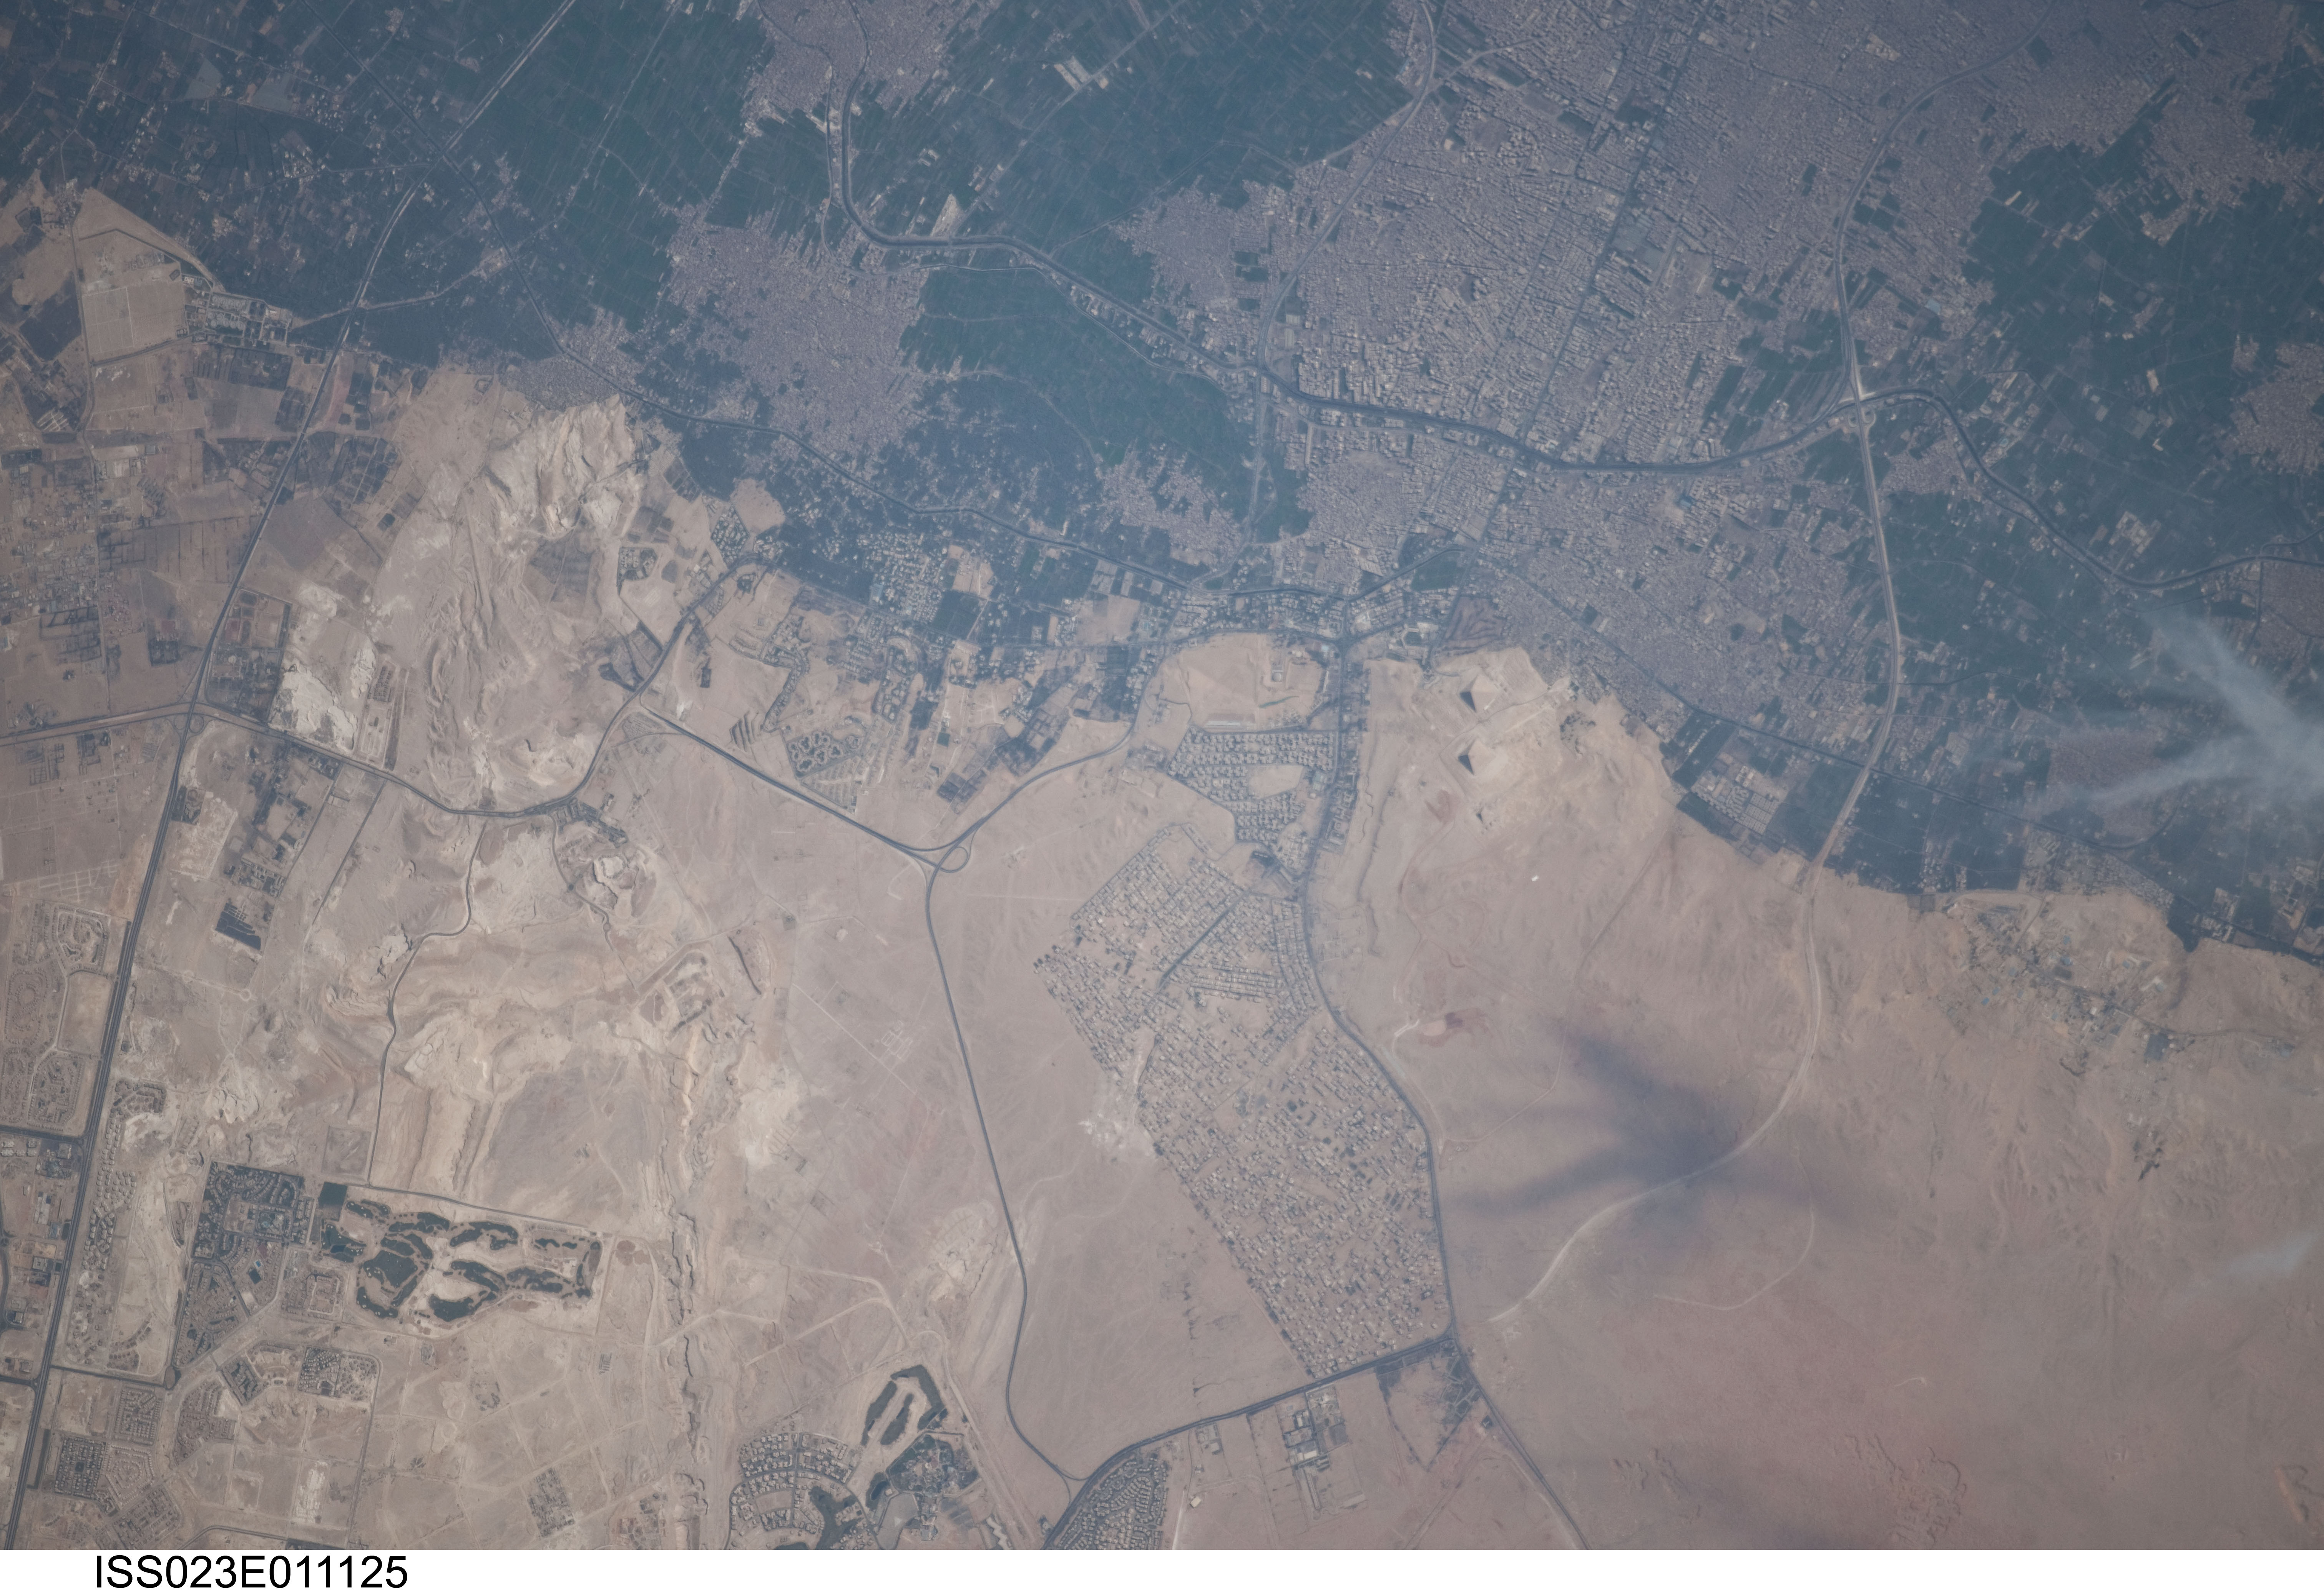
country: EGYPT
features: GIZA PYRAMIDS, DESERT, ROADS, AGR.
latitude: 30.0
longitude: 31.1
